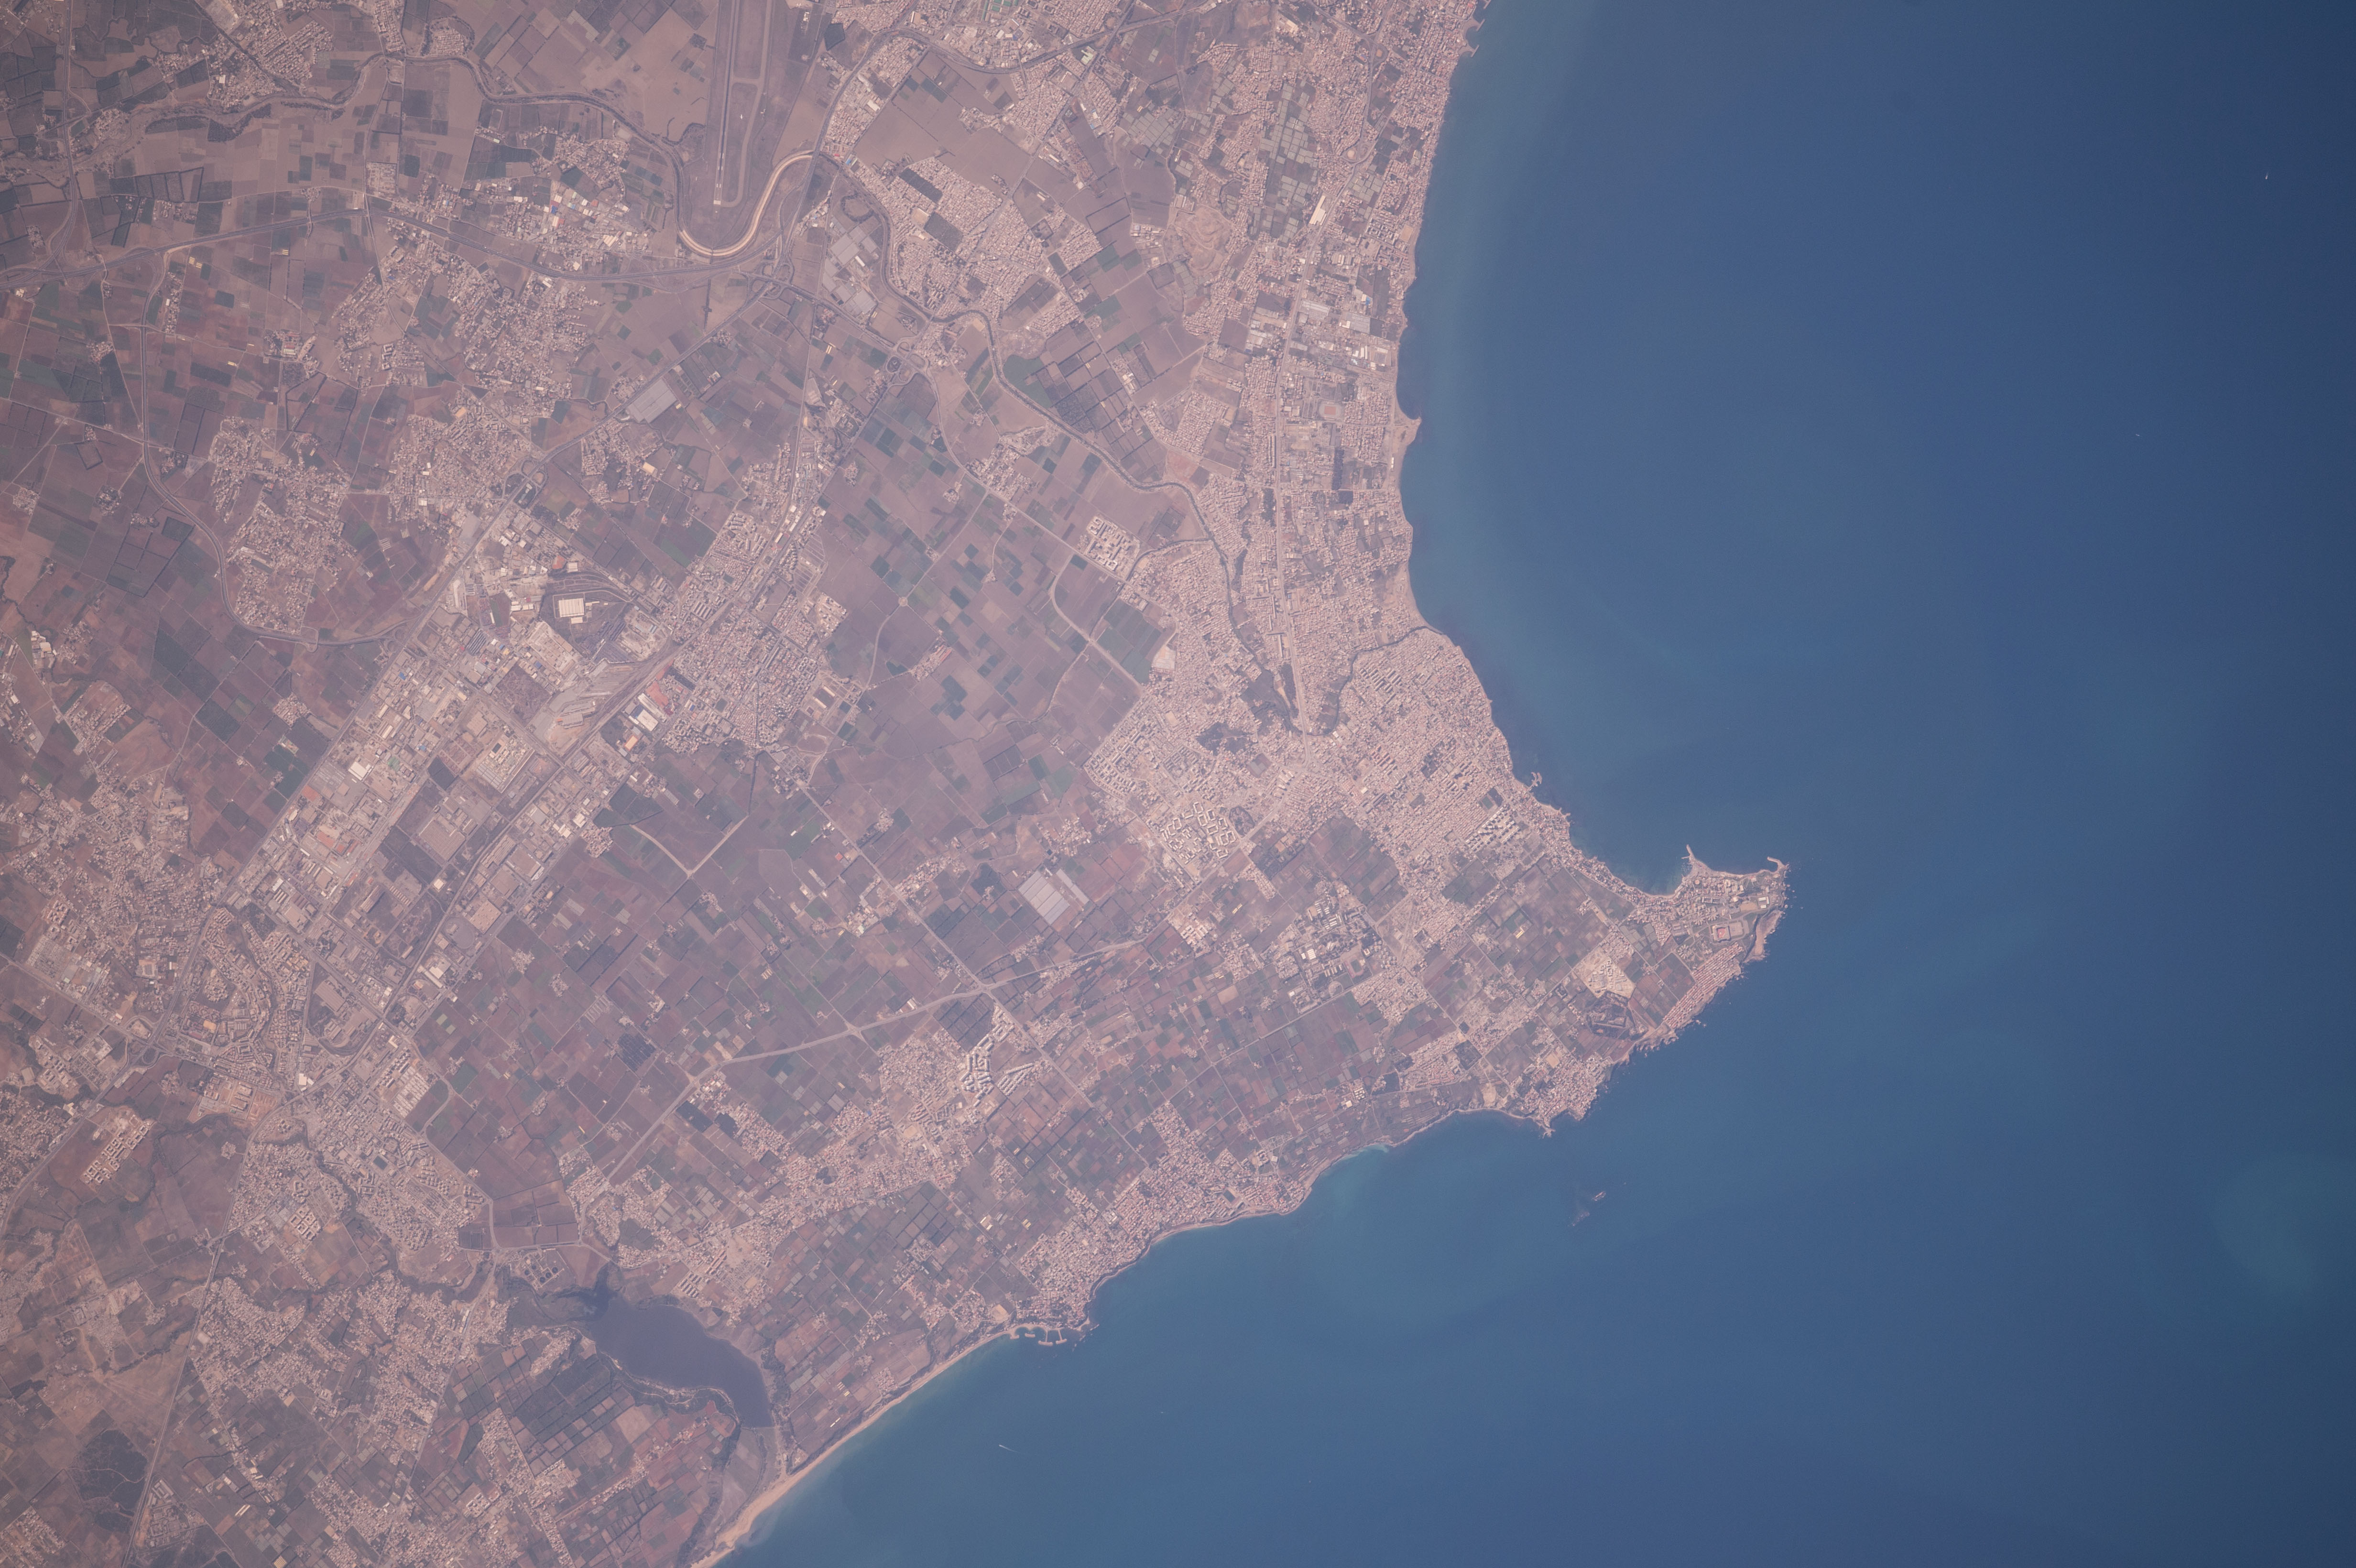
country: ALGERIA
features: ROUIBA, EL MARSA, BORDH EL BAHRI, AGR., B. OF ALGIERS
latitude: 36.8
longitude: 3.3
